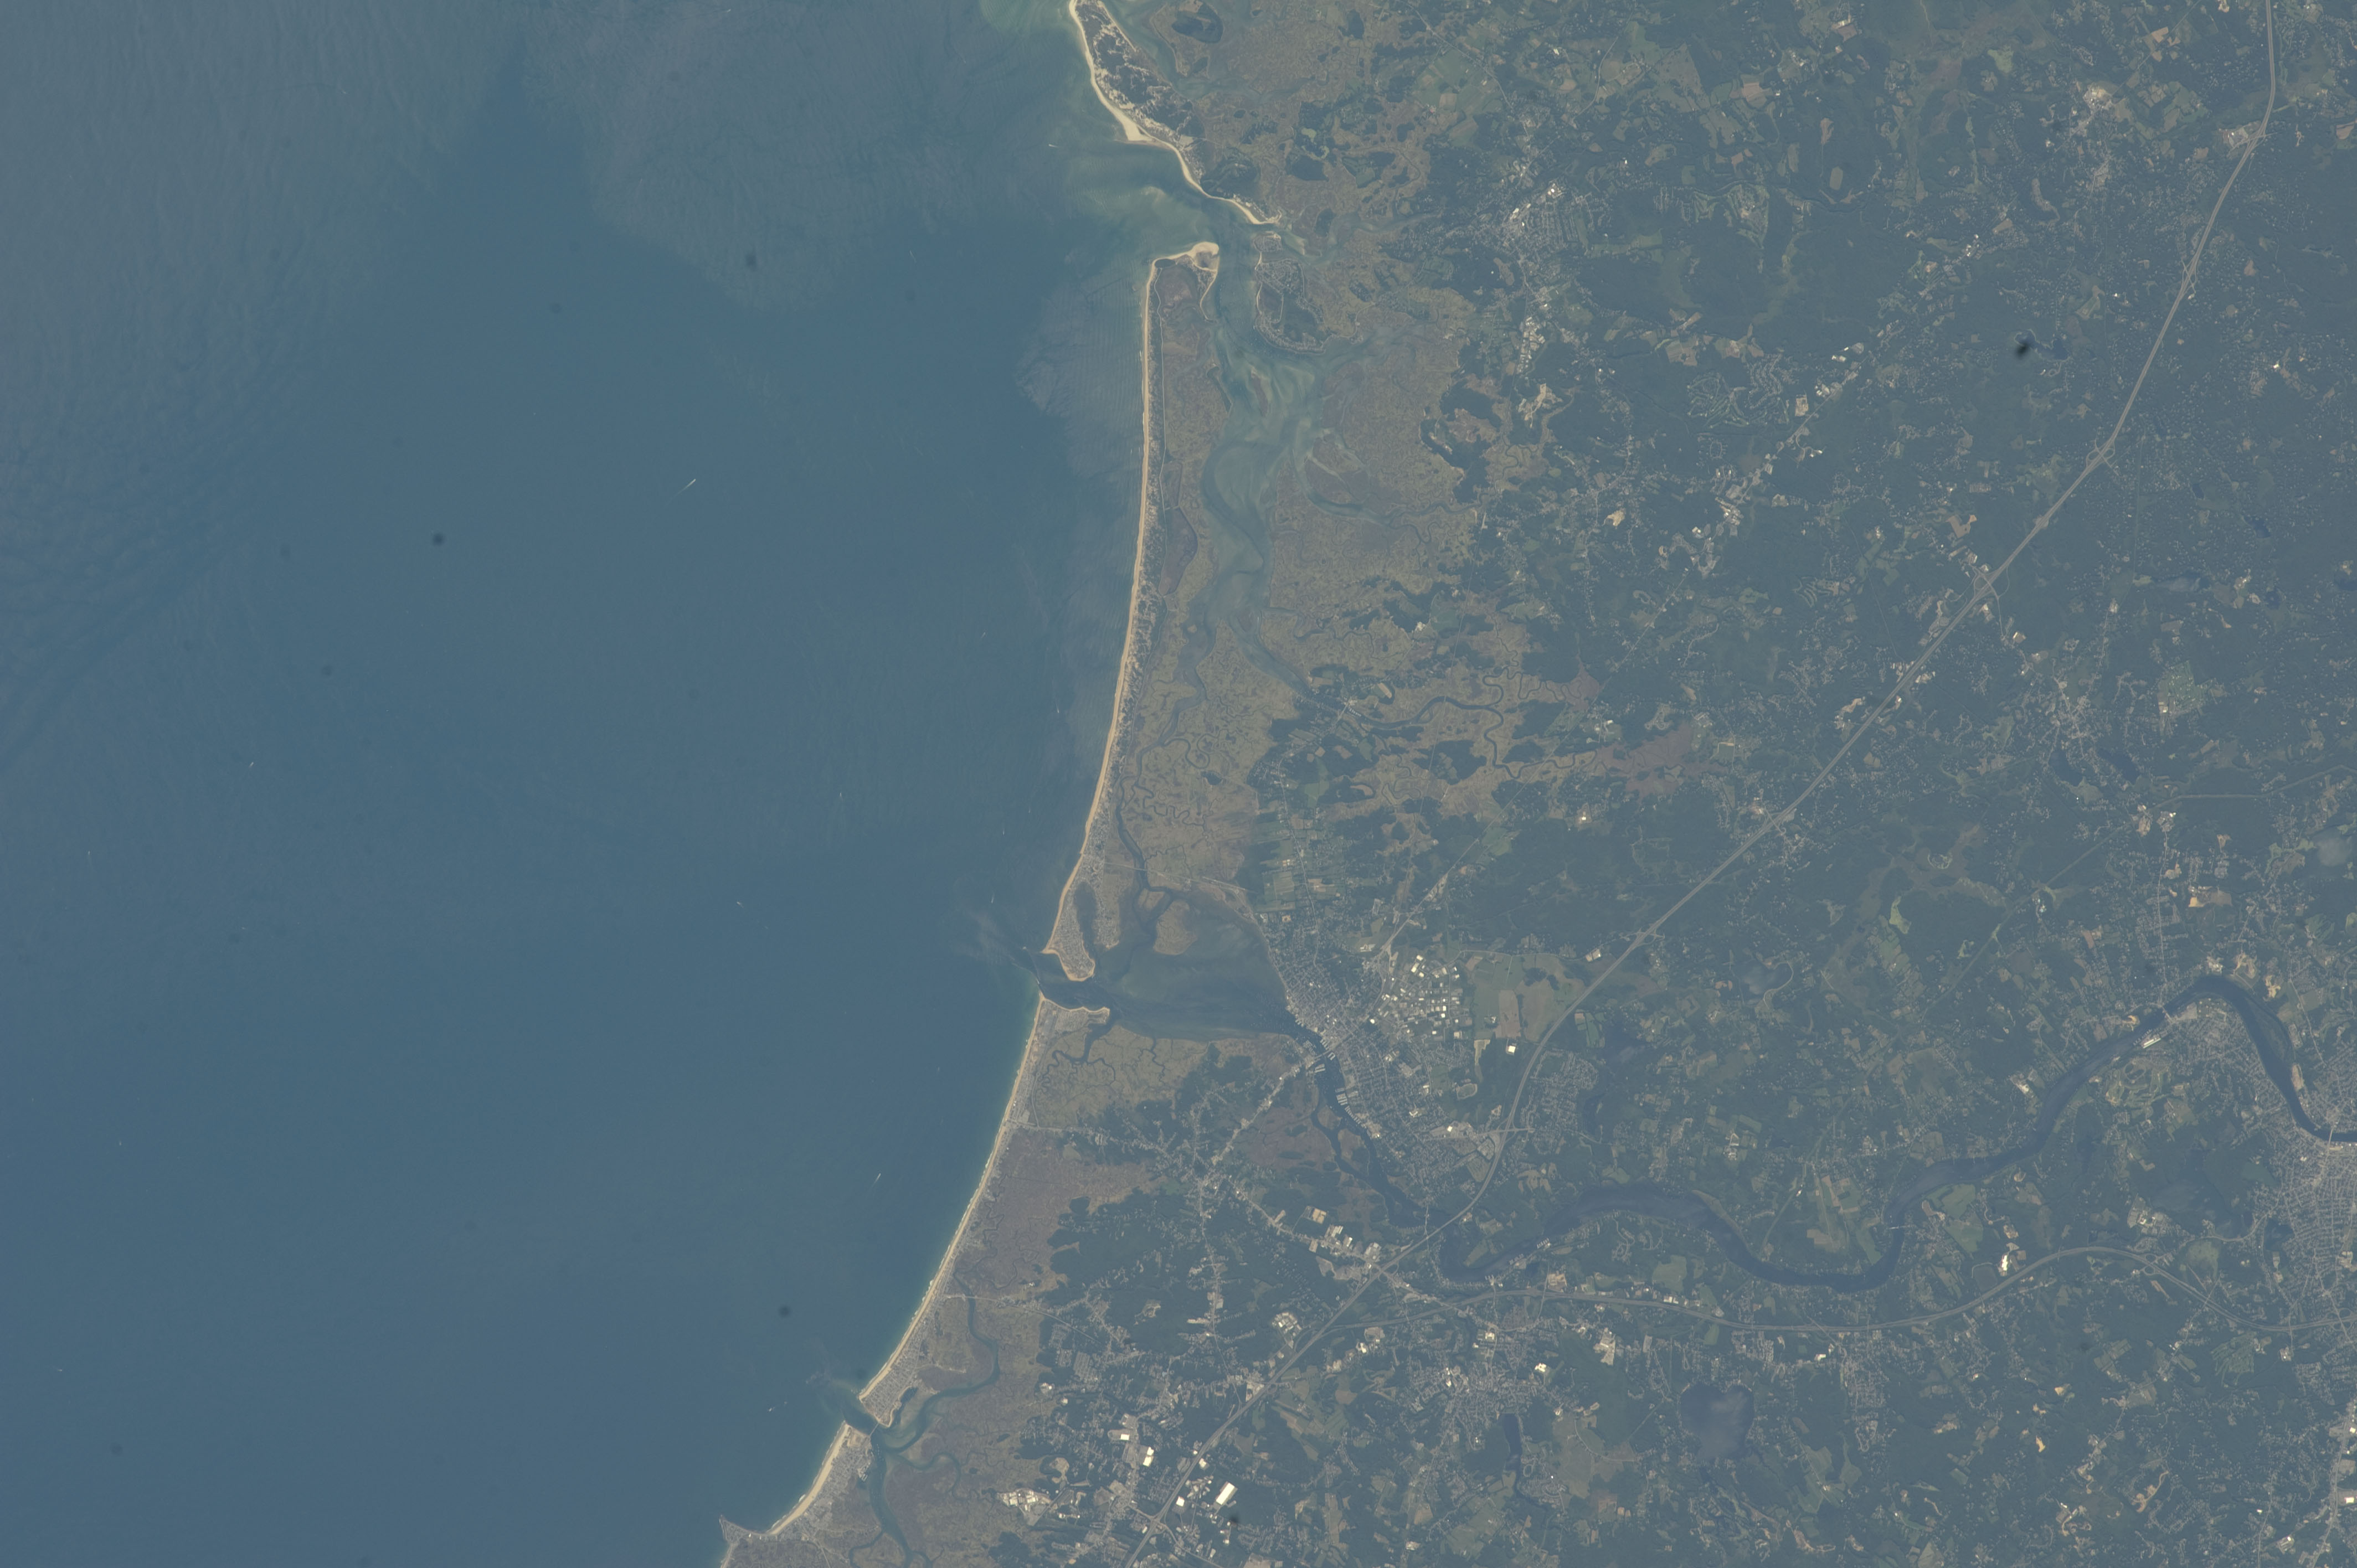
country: USA-MASSACHUSETTS
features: G. OF MAINE, PLUM I. SOUND, PLUM ISLAND R., MERRIMACK R.
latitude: 42.7
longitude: -71.0
